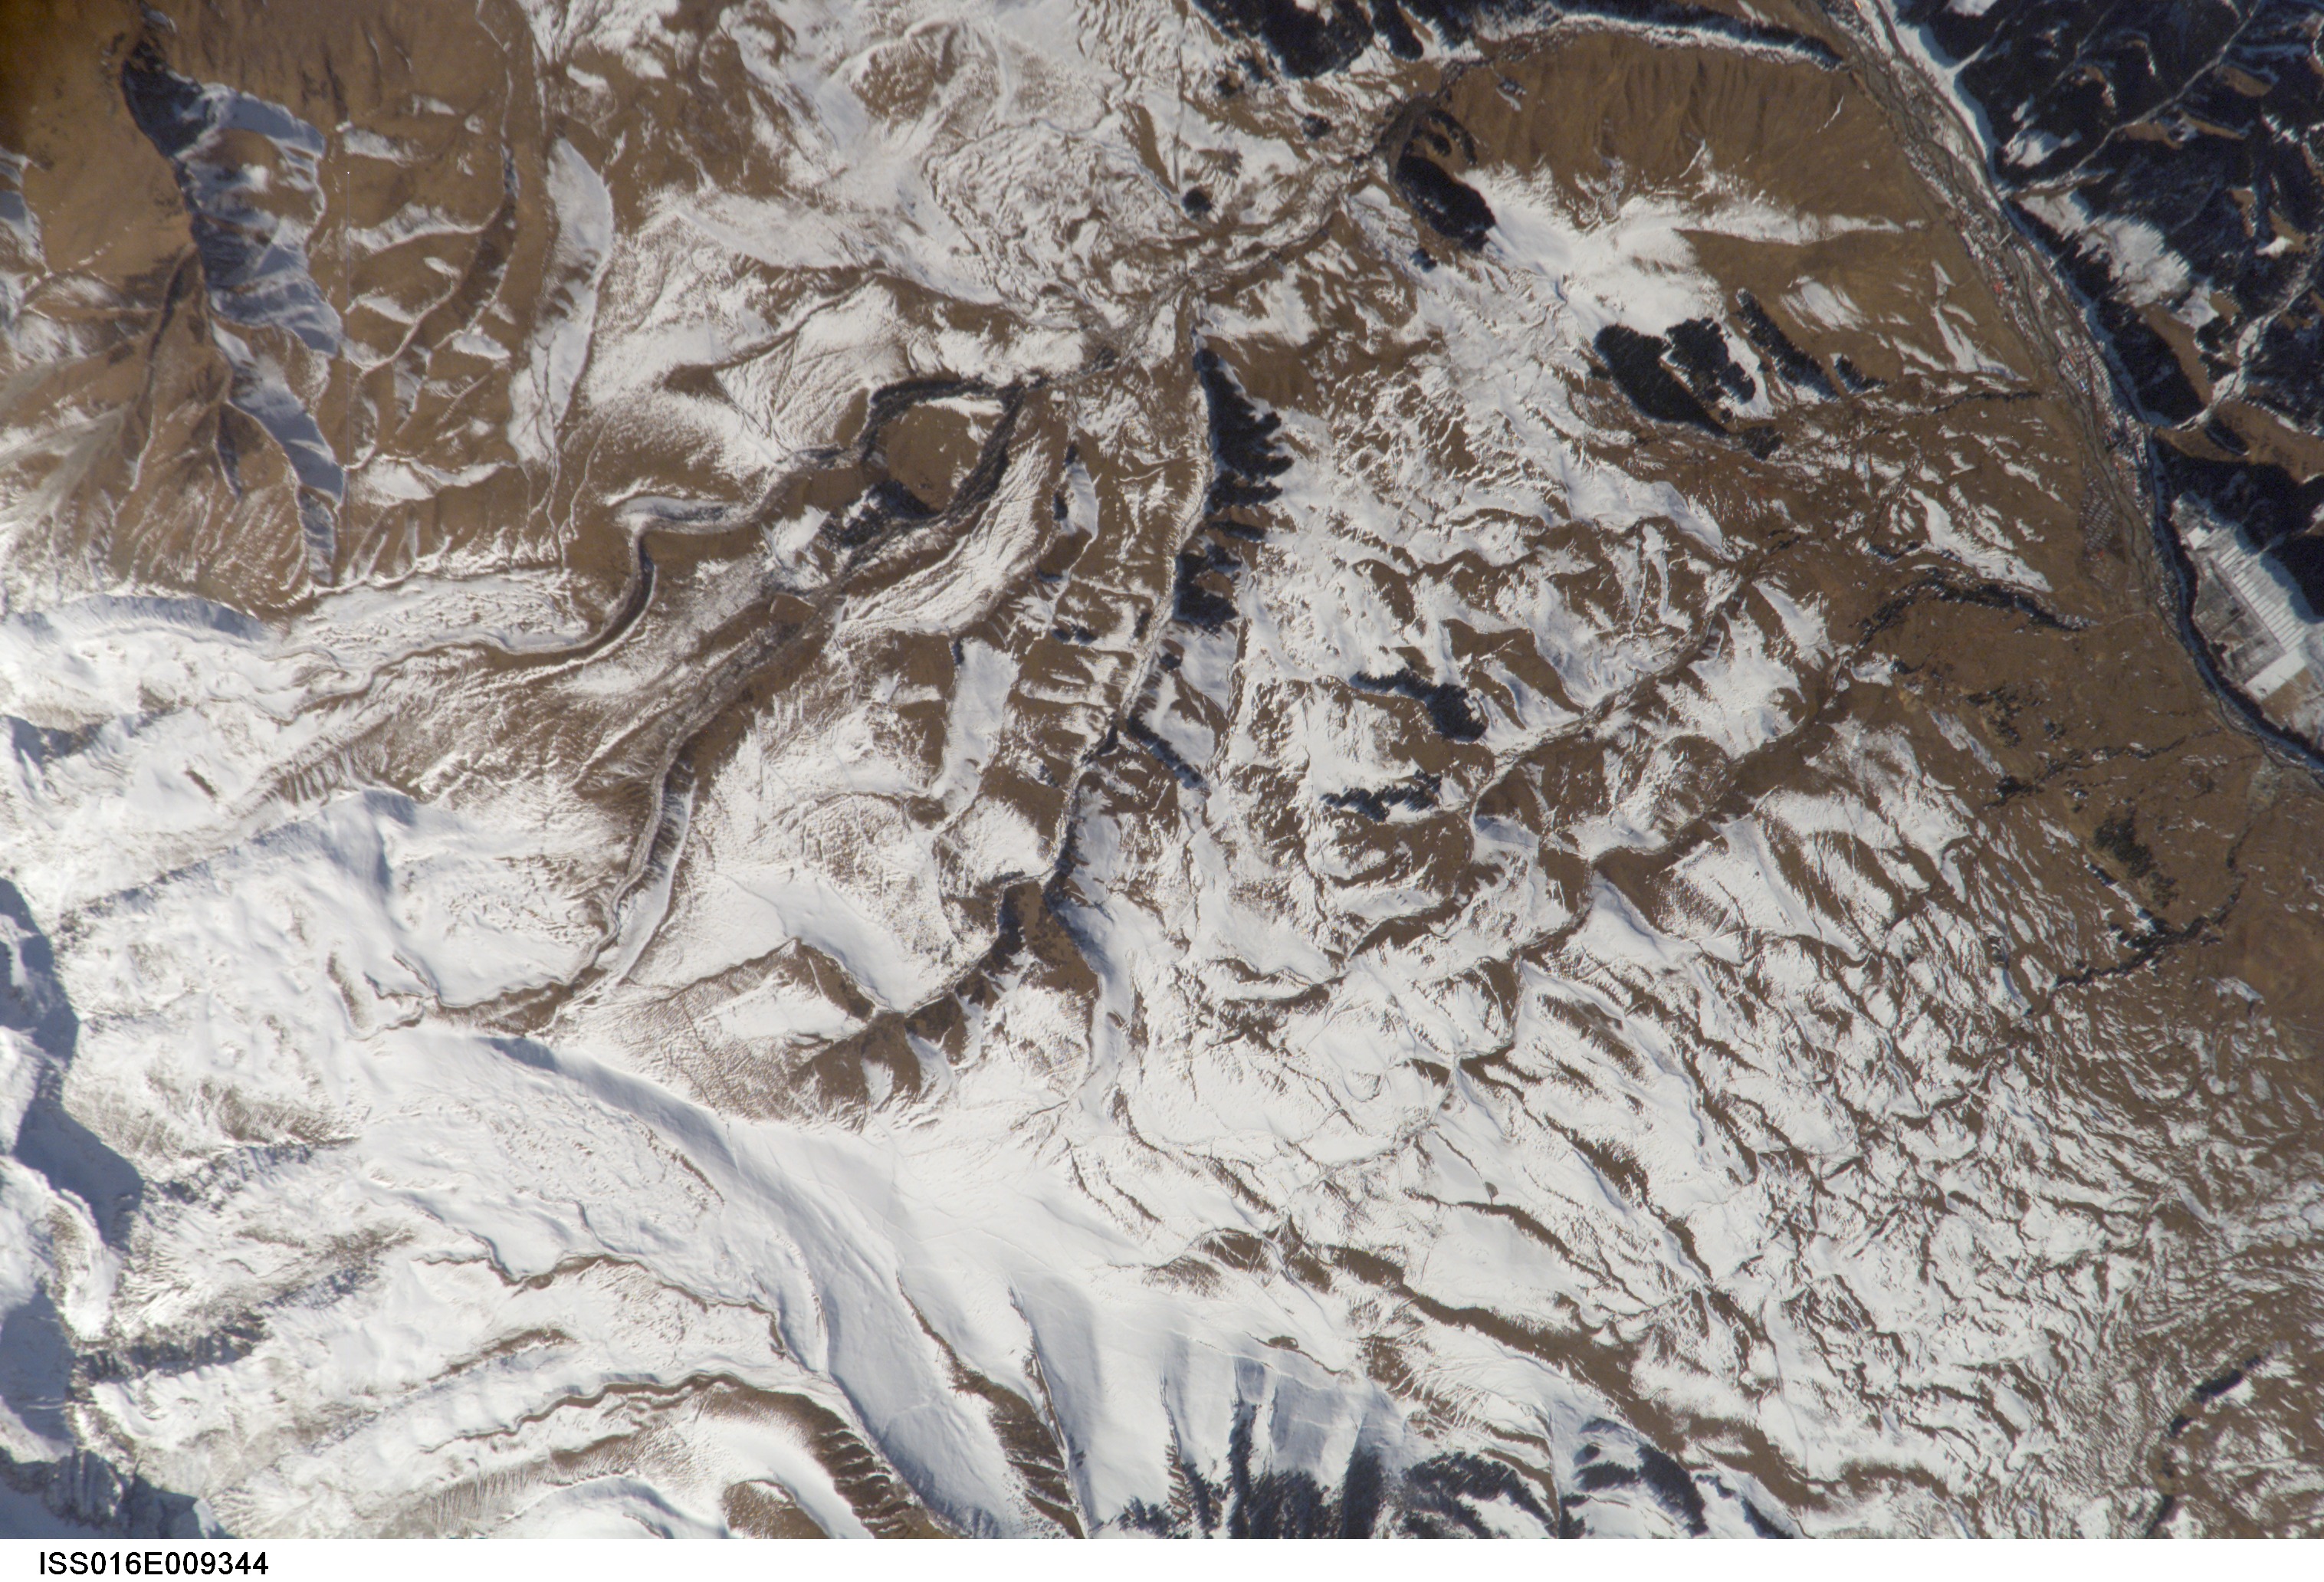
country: CHINA
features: KUNES R., TIAN SHAN MTS., SNOW
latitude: 43.3
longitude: 84.7
